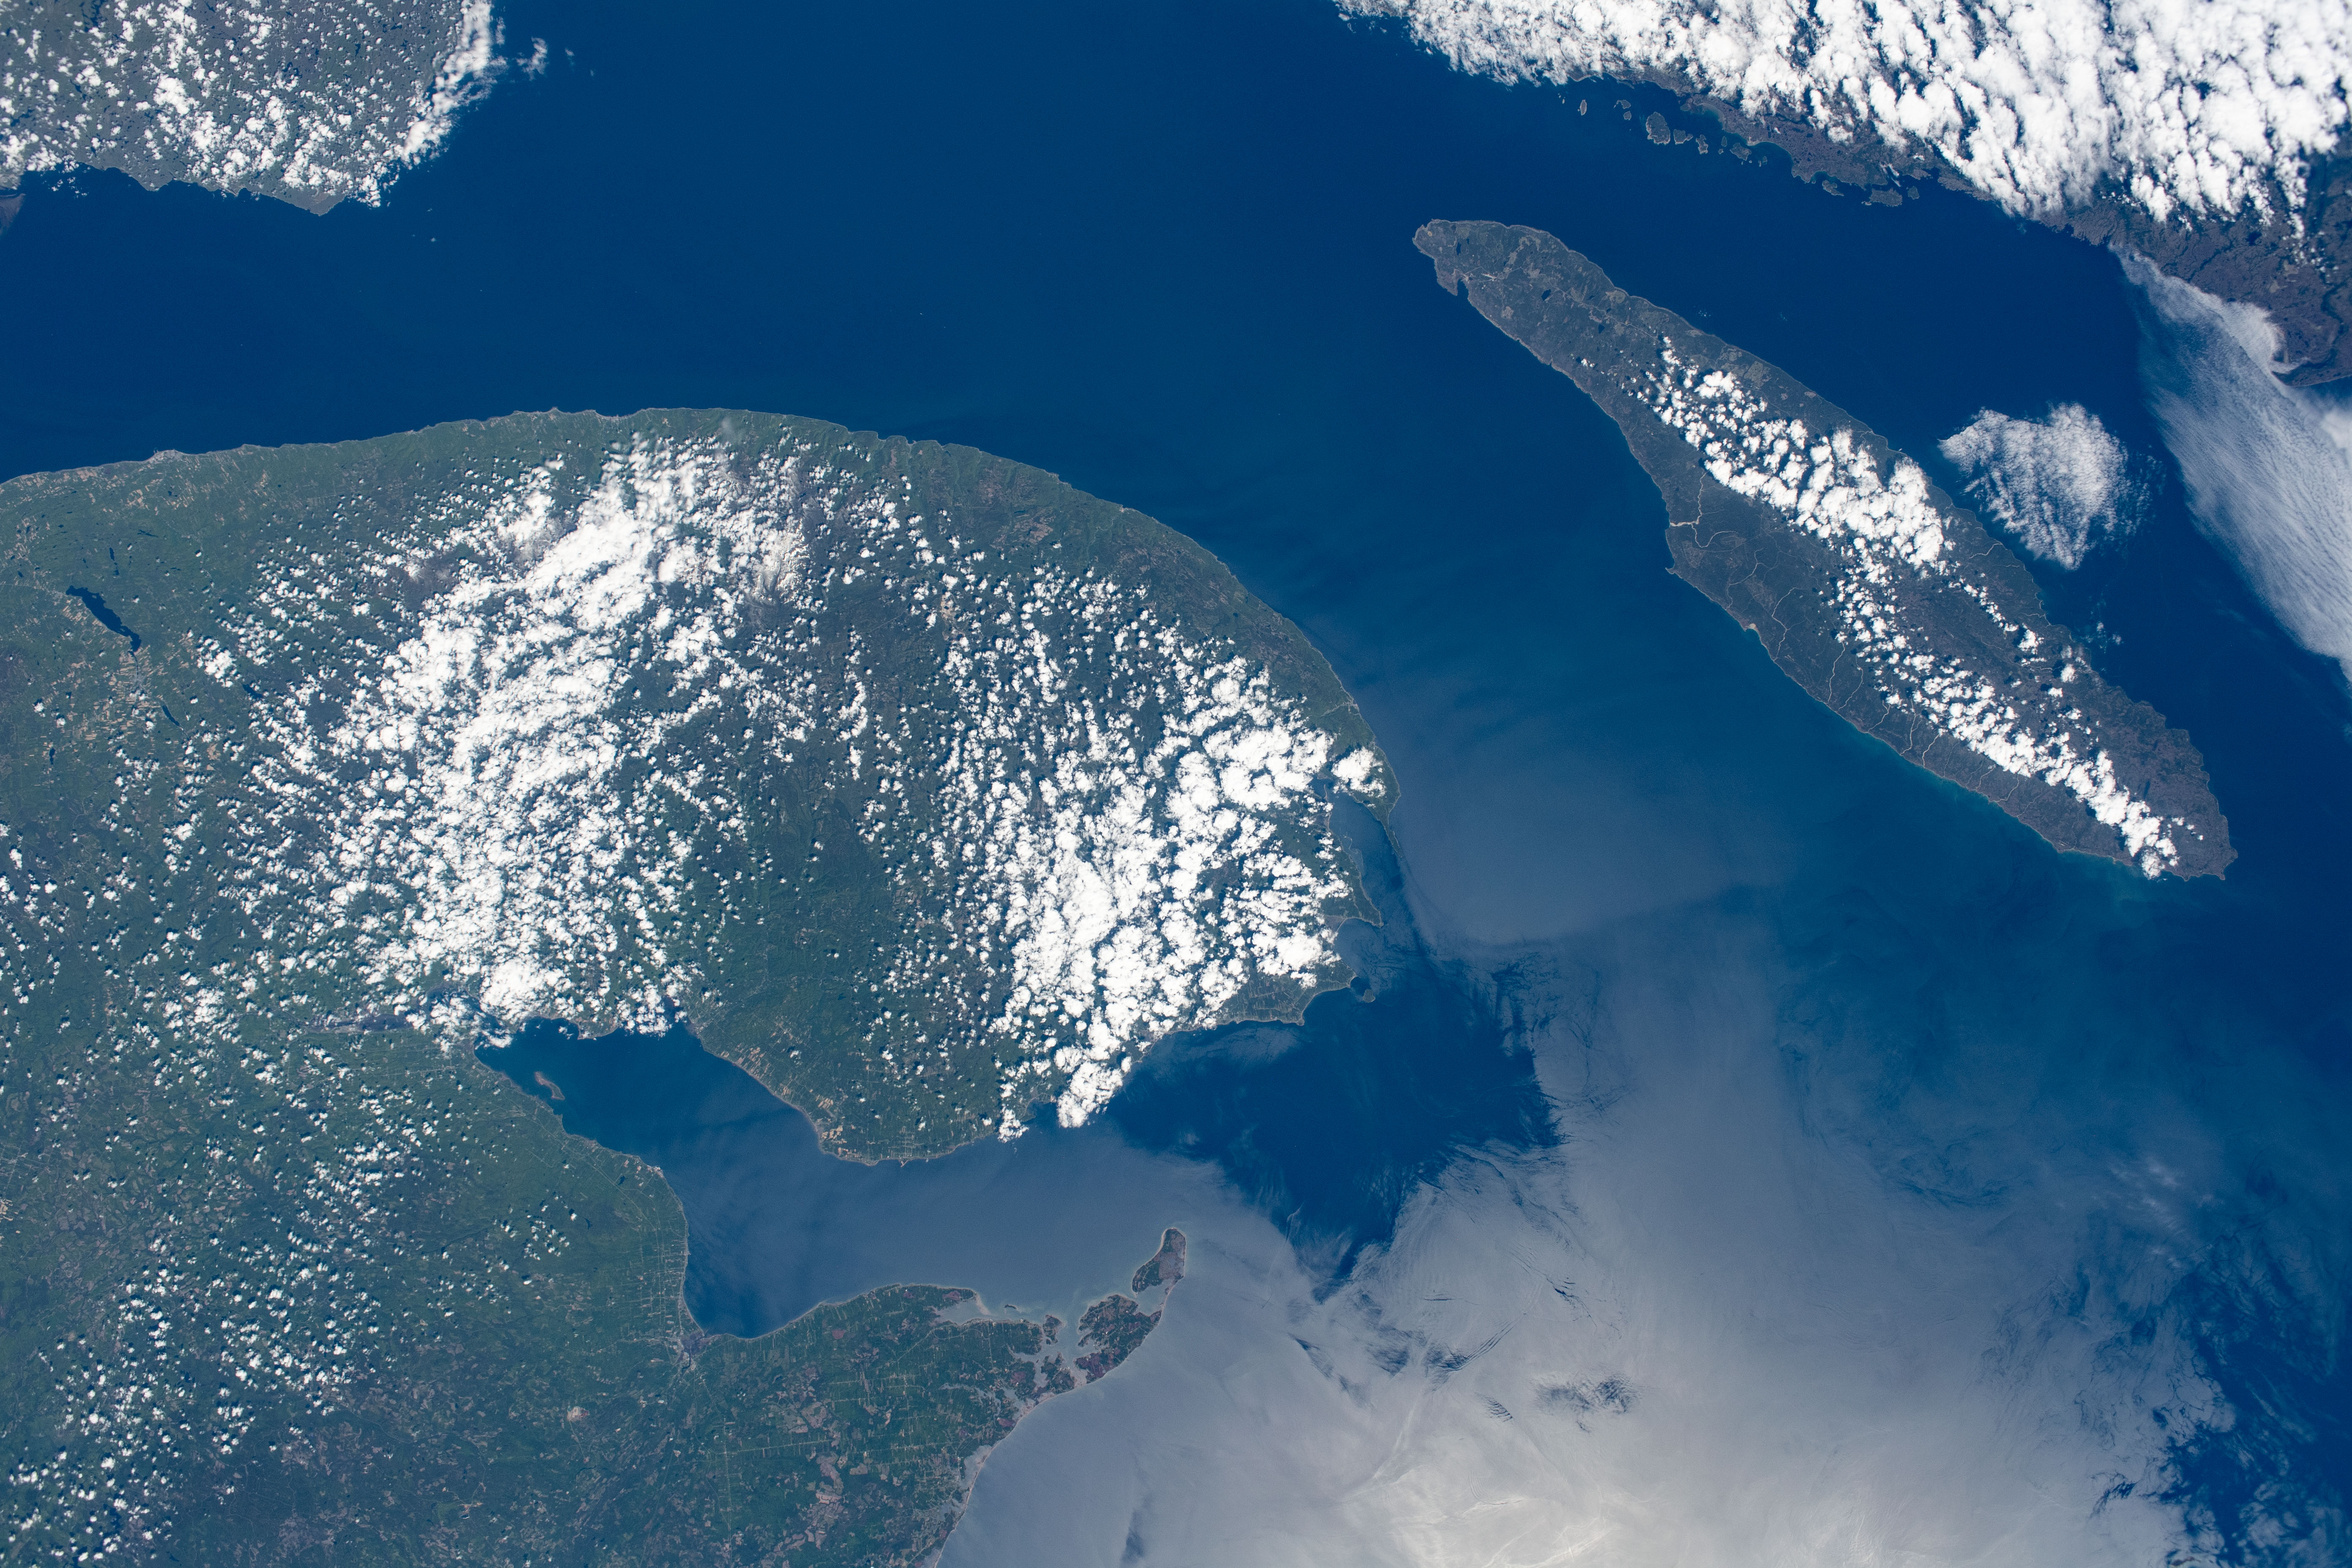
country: CANADA-Q
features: ANTICOSTI ISLAND, ANTICOSTI NATIONAL PARK, GASPE, GULF OF ST LAWRENCE, CHALEUR BAY
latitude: 49.0
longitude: -64.0
